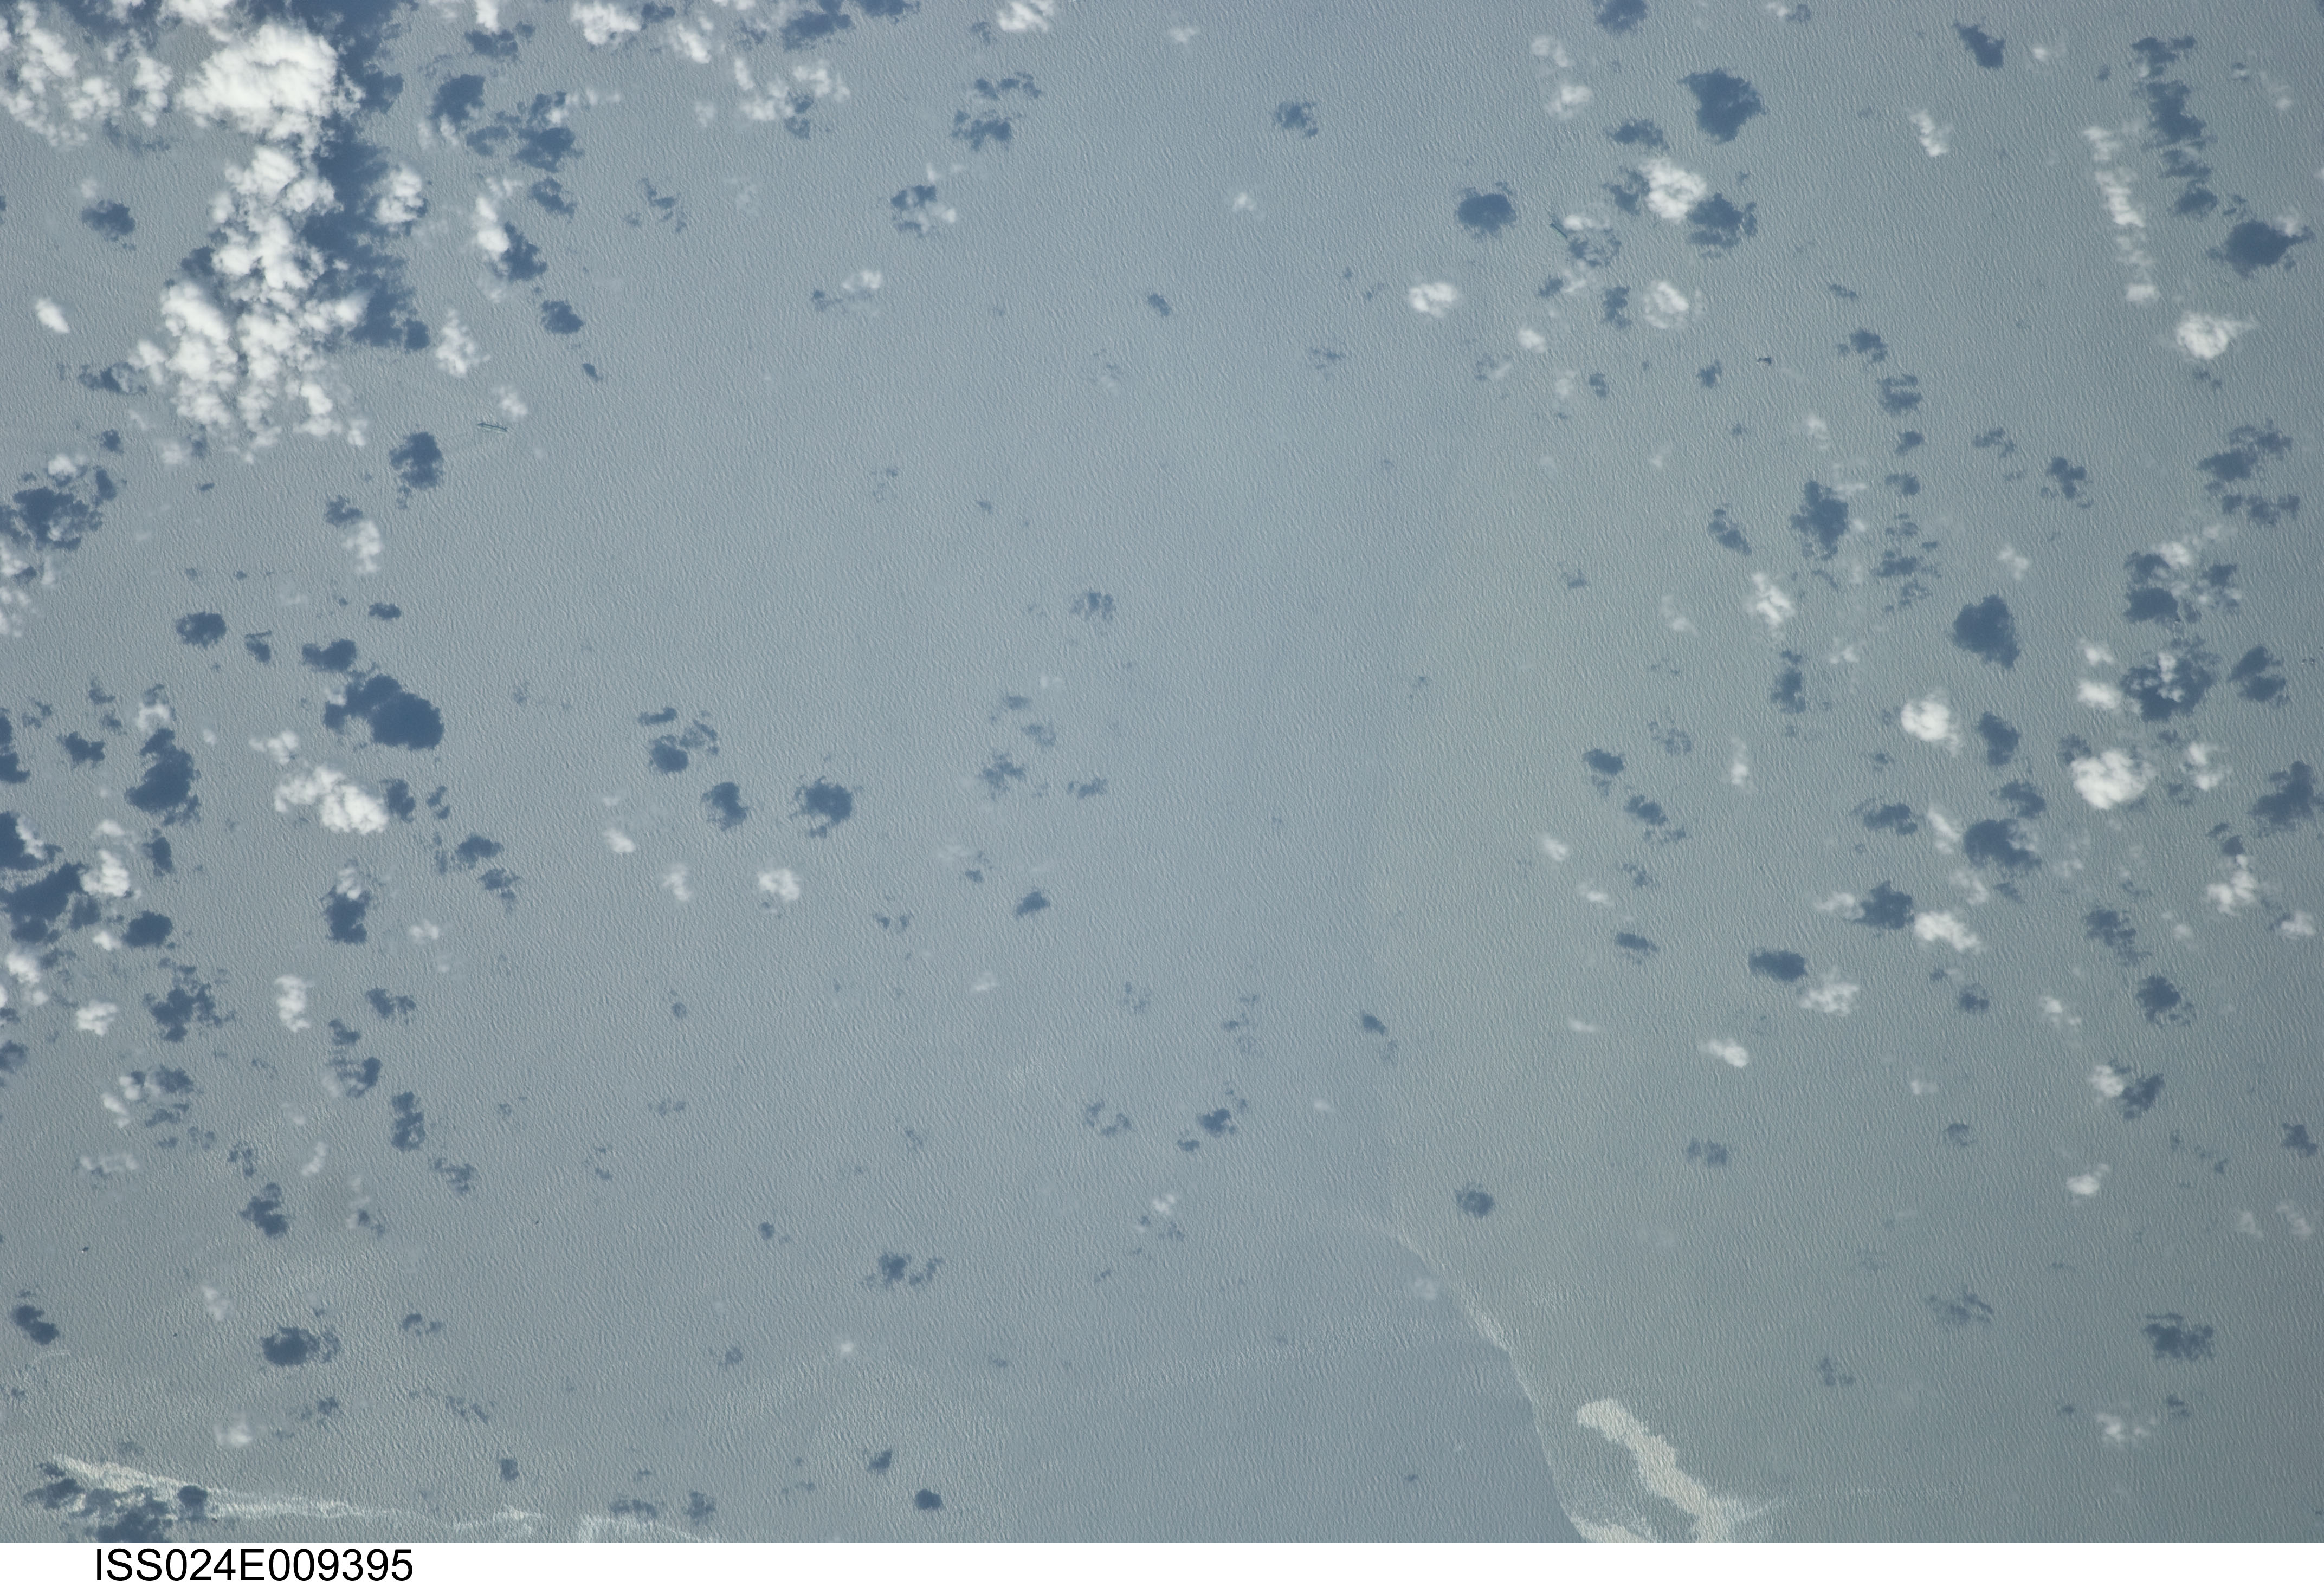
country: GULF OF MEXICO
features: SEA SURFACE, GLINT, SHEEN, OIL RIG PLATFORMS, WAVES, SHIP WAKES
